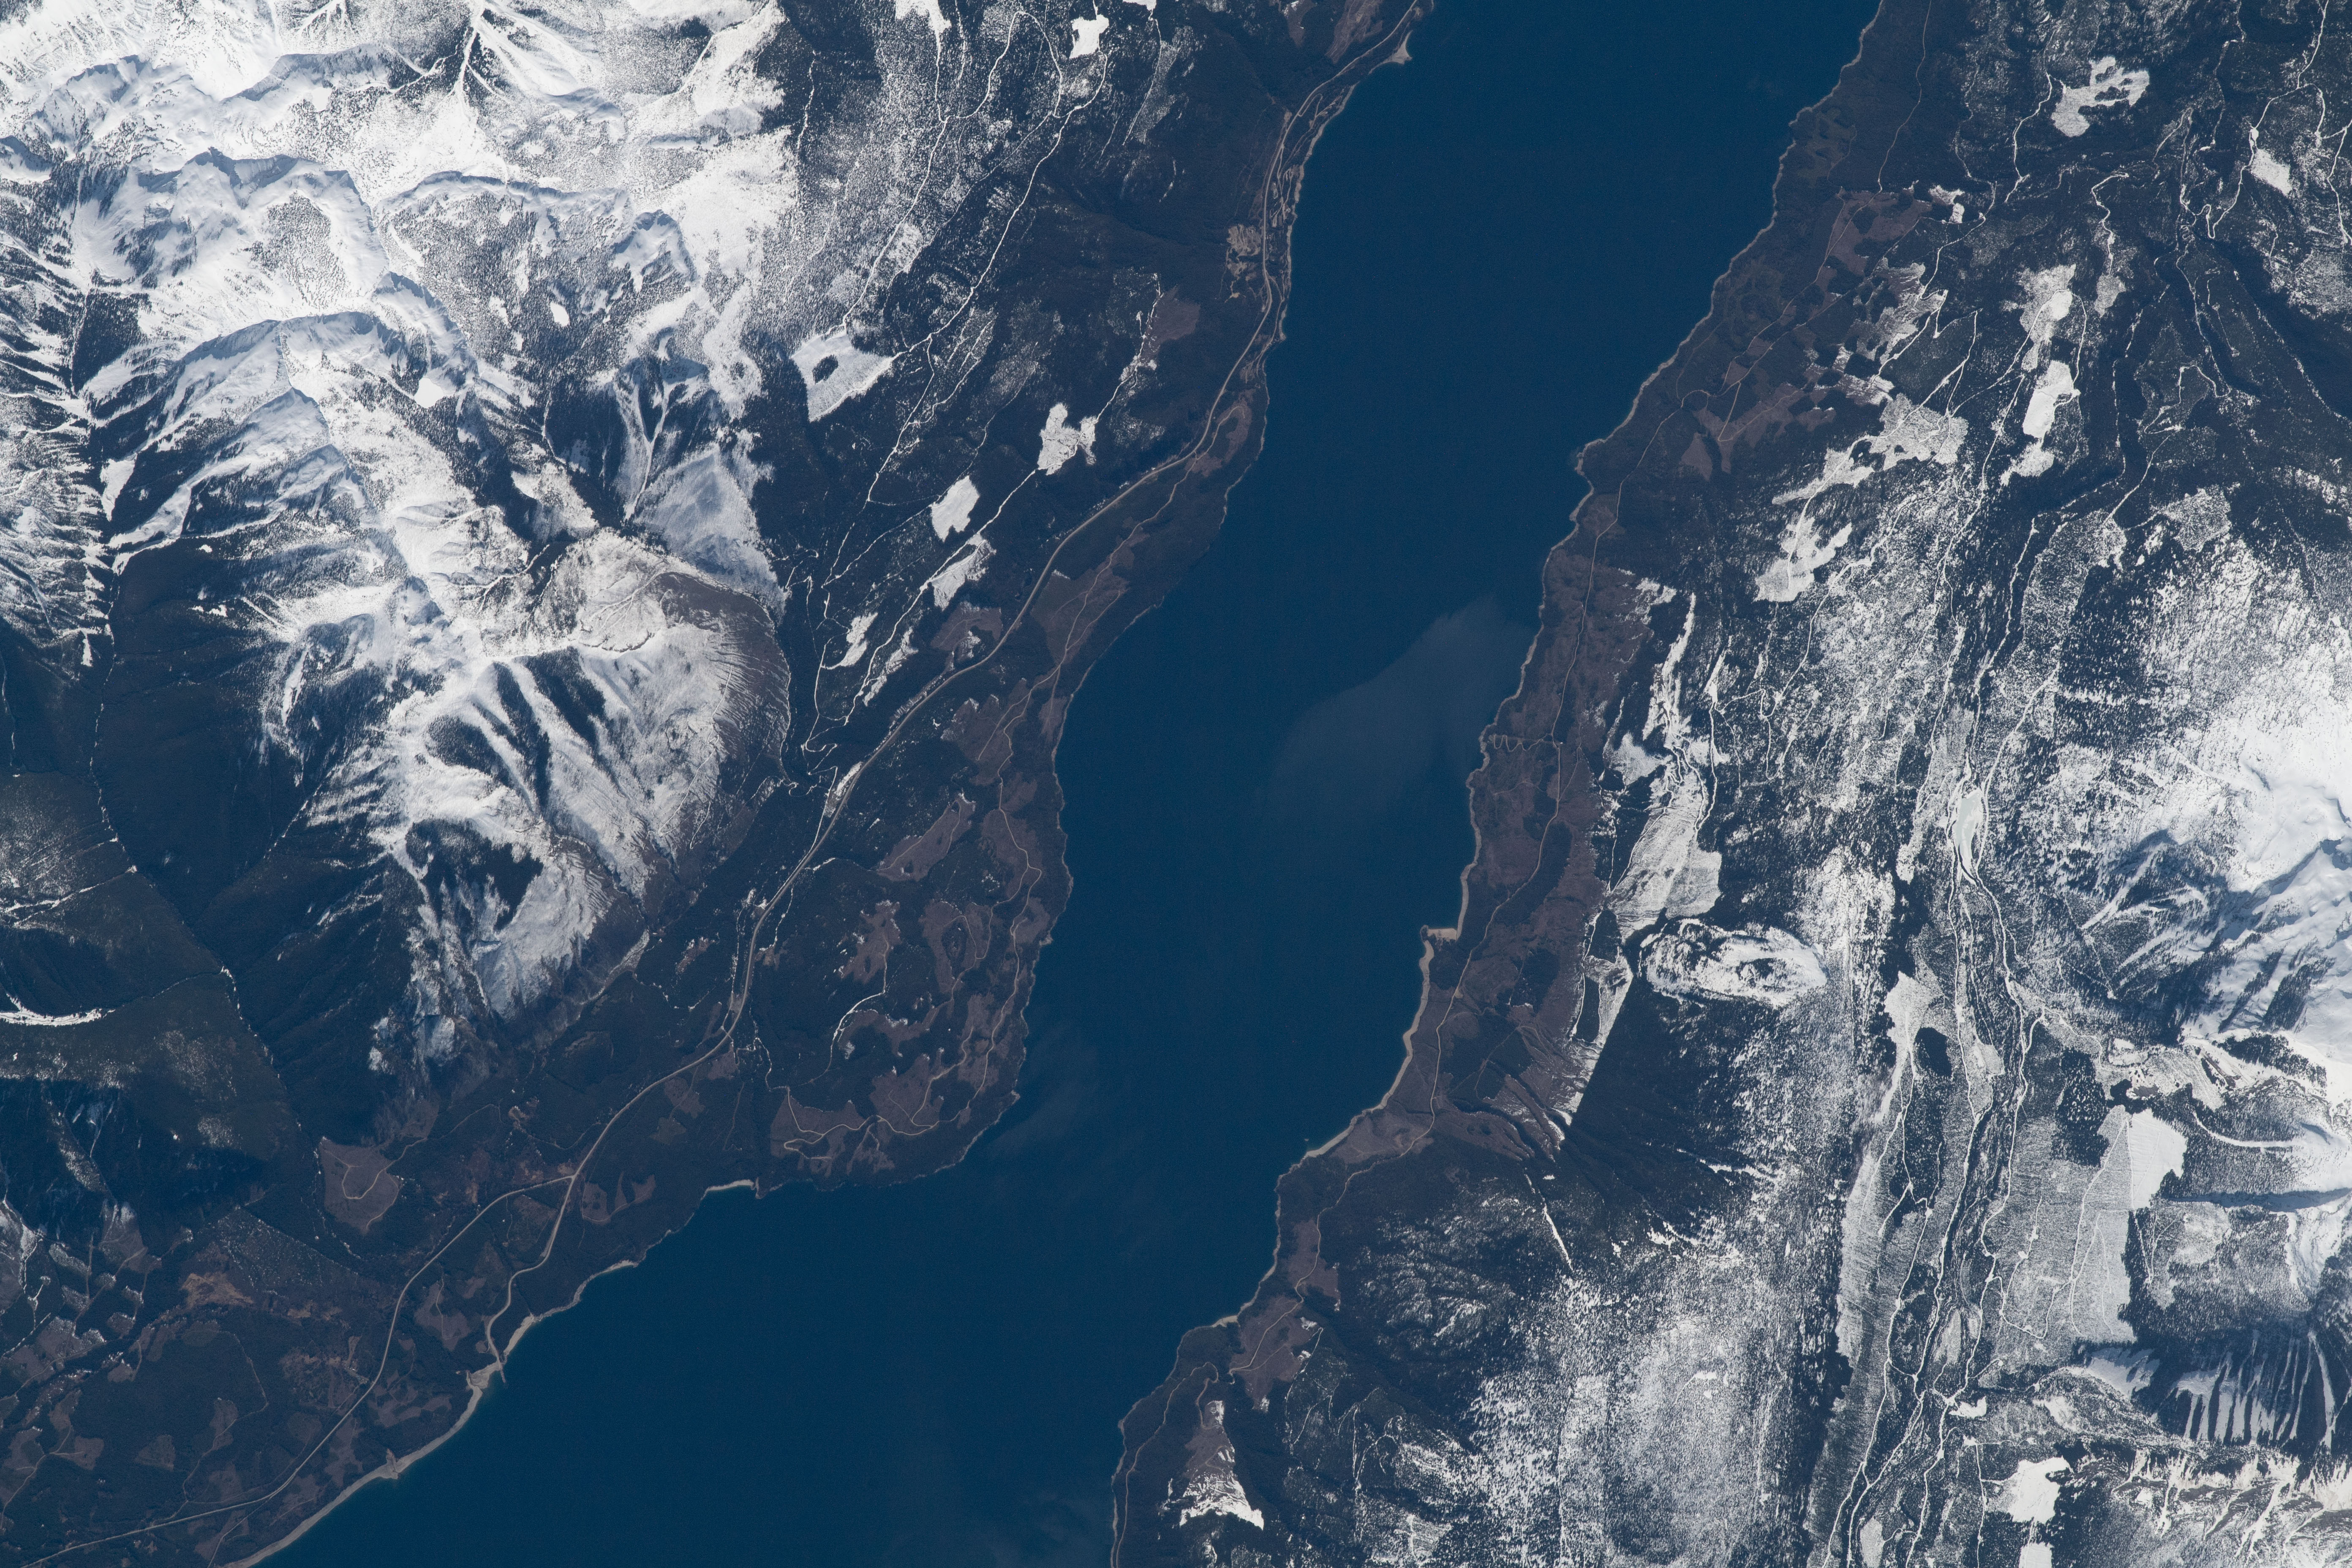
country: CANADA-BC
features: UPPER ARROW LAKE, SNOW, MOUNT BURNHAM
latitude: 50.6
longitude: -117.9
